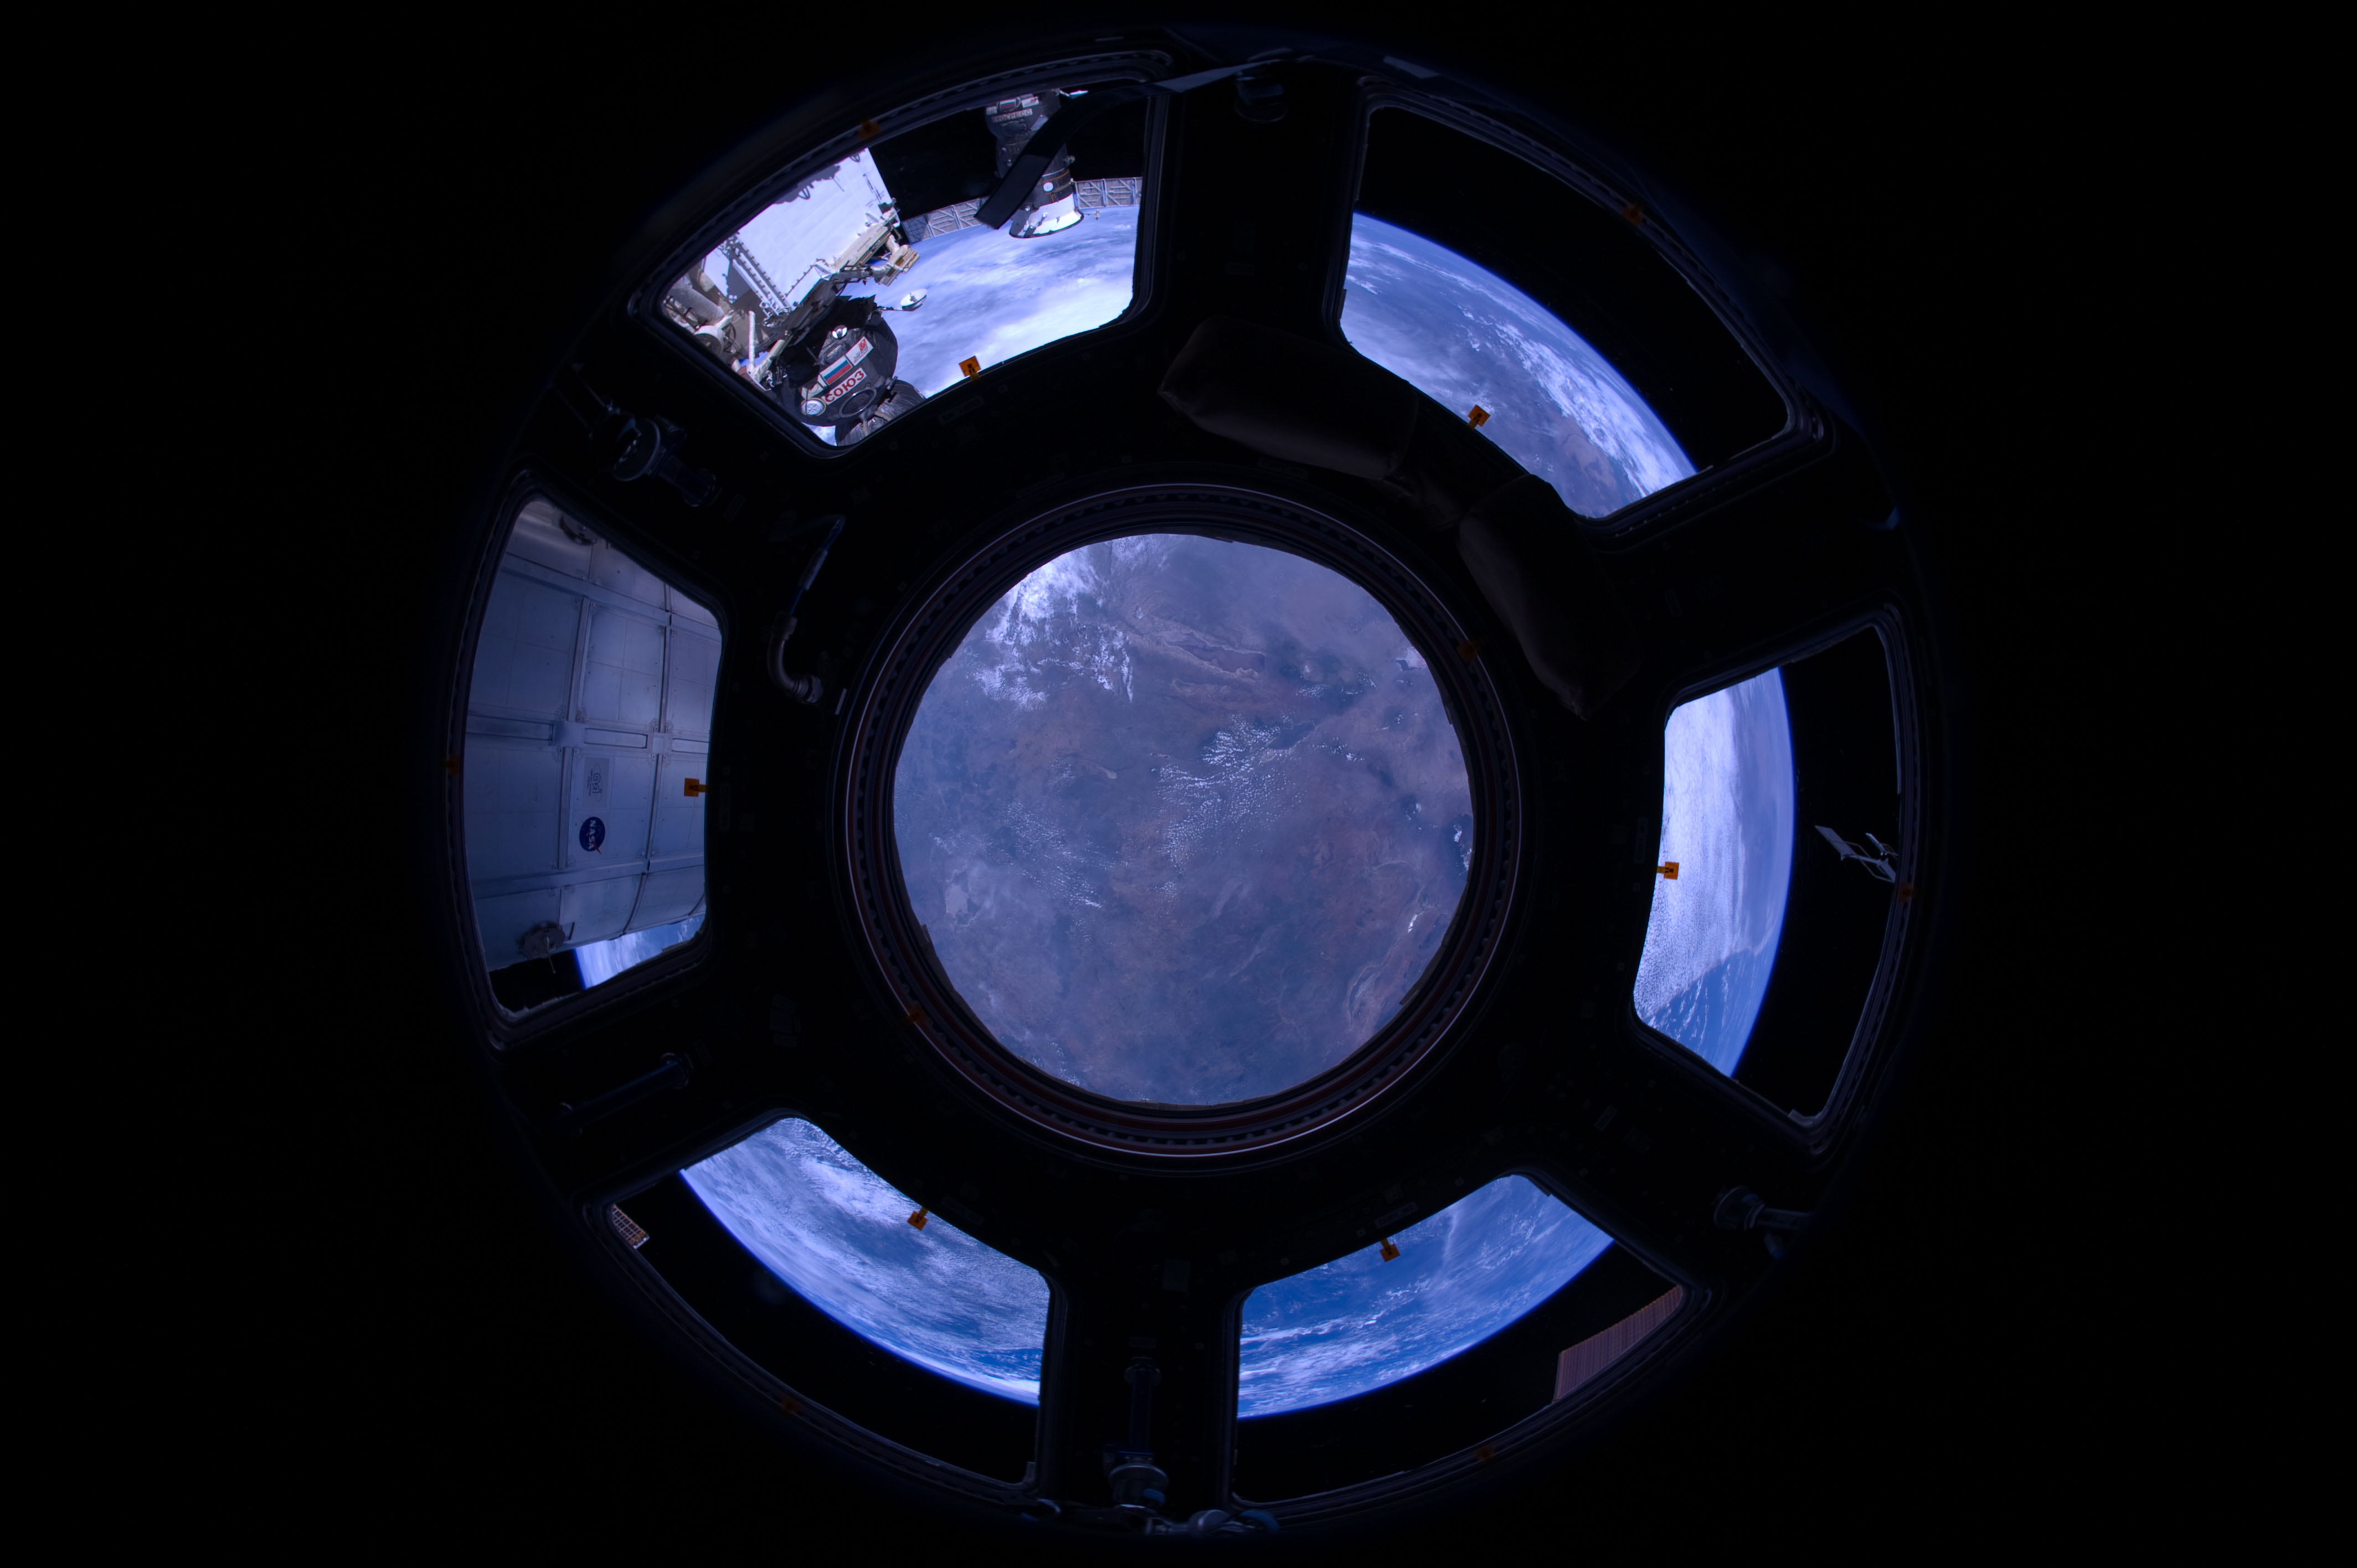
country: TANZANIA
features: L. EYASI, L. MANYARA, NGORONGORO CRATER
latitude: -4.5
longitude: 36.0
